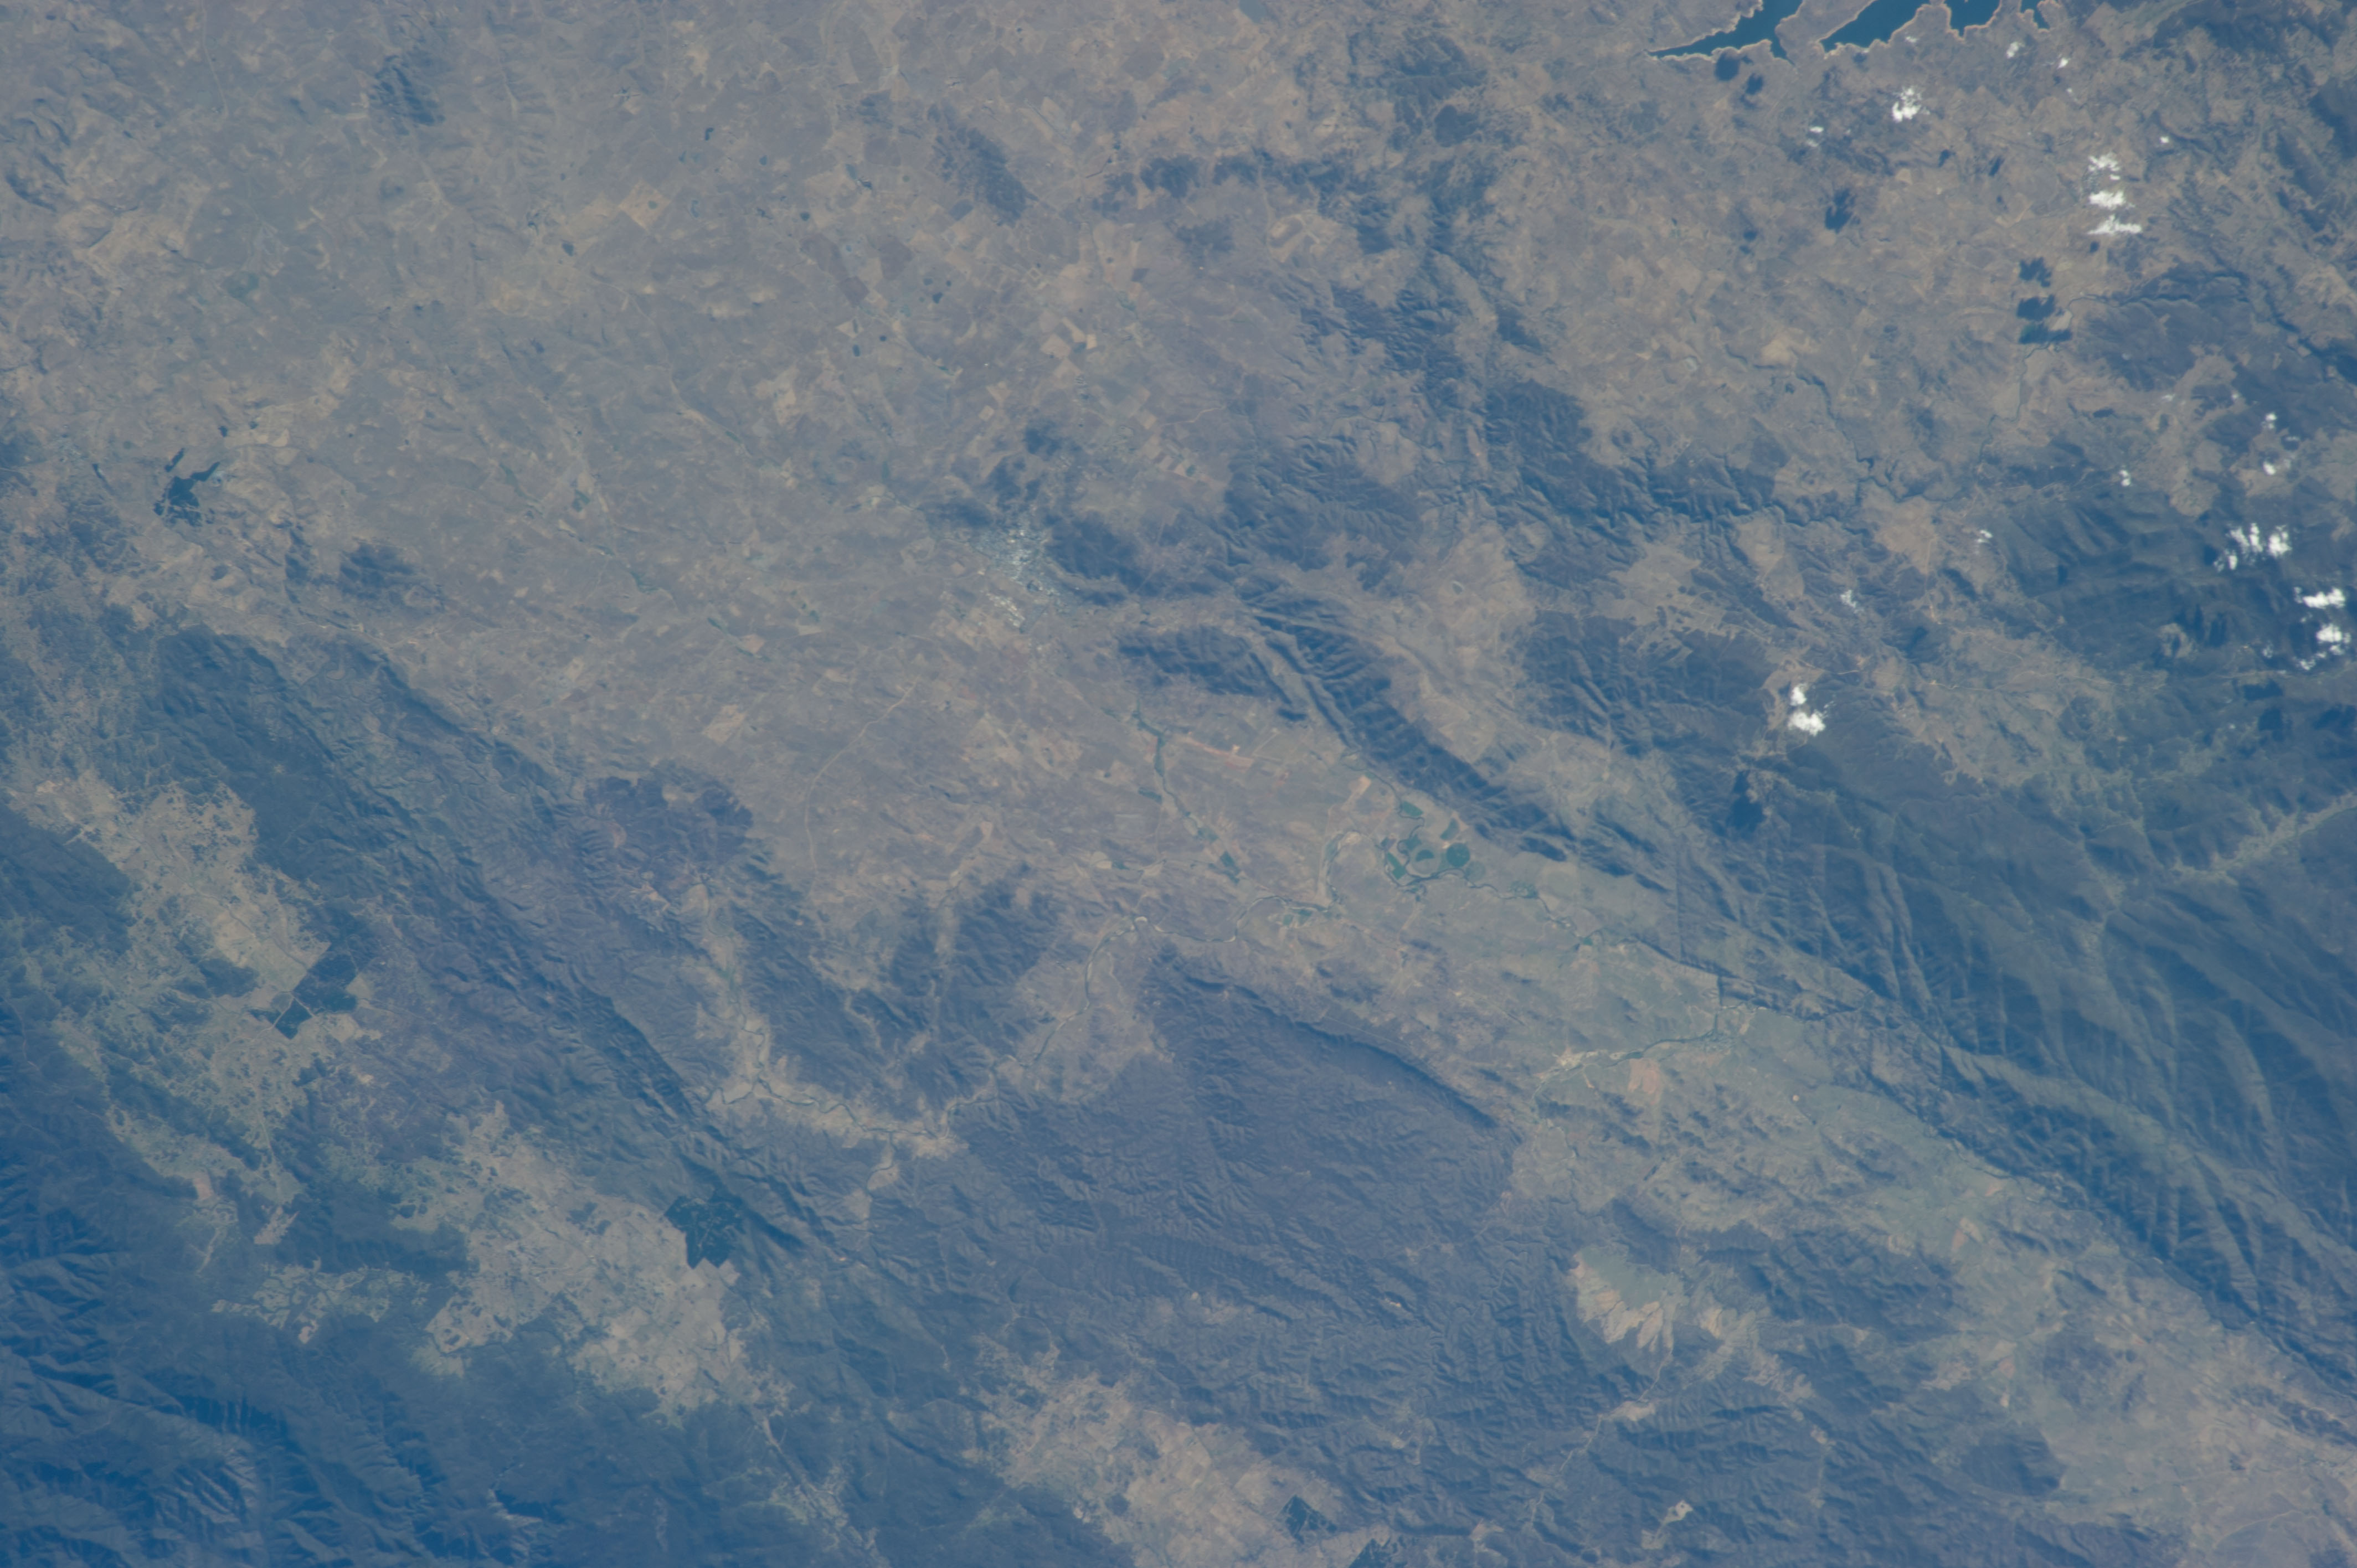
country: AUSTRALIA-NSW
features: AUSTRALIAN ALPS MTS., L. EUCUMBENE
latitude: -36.0
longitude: 149.3
